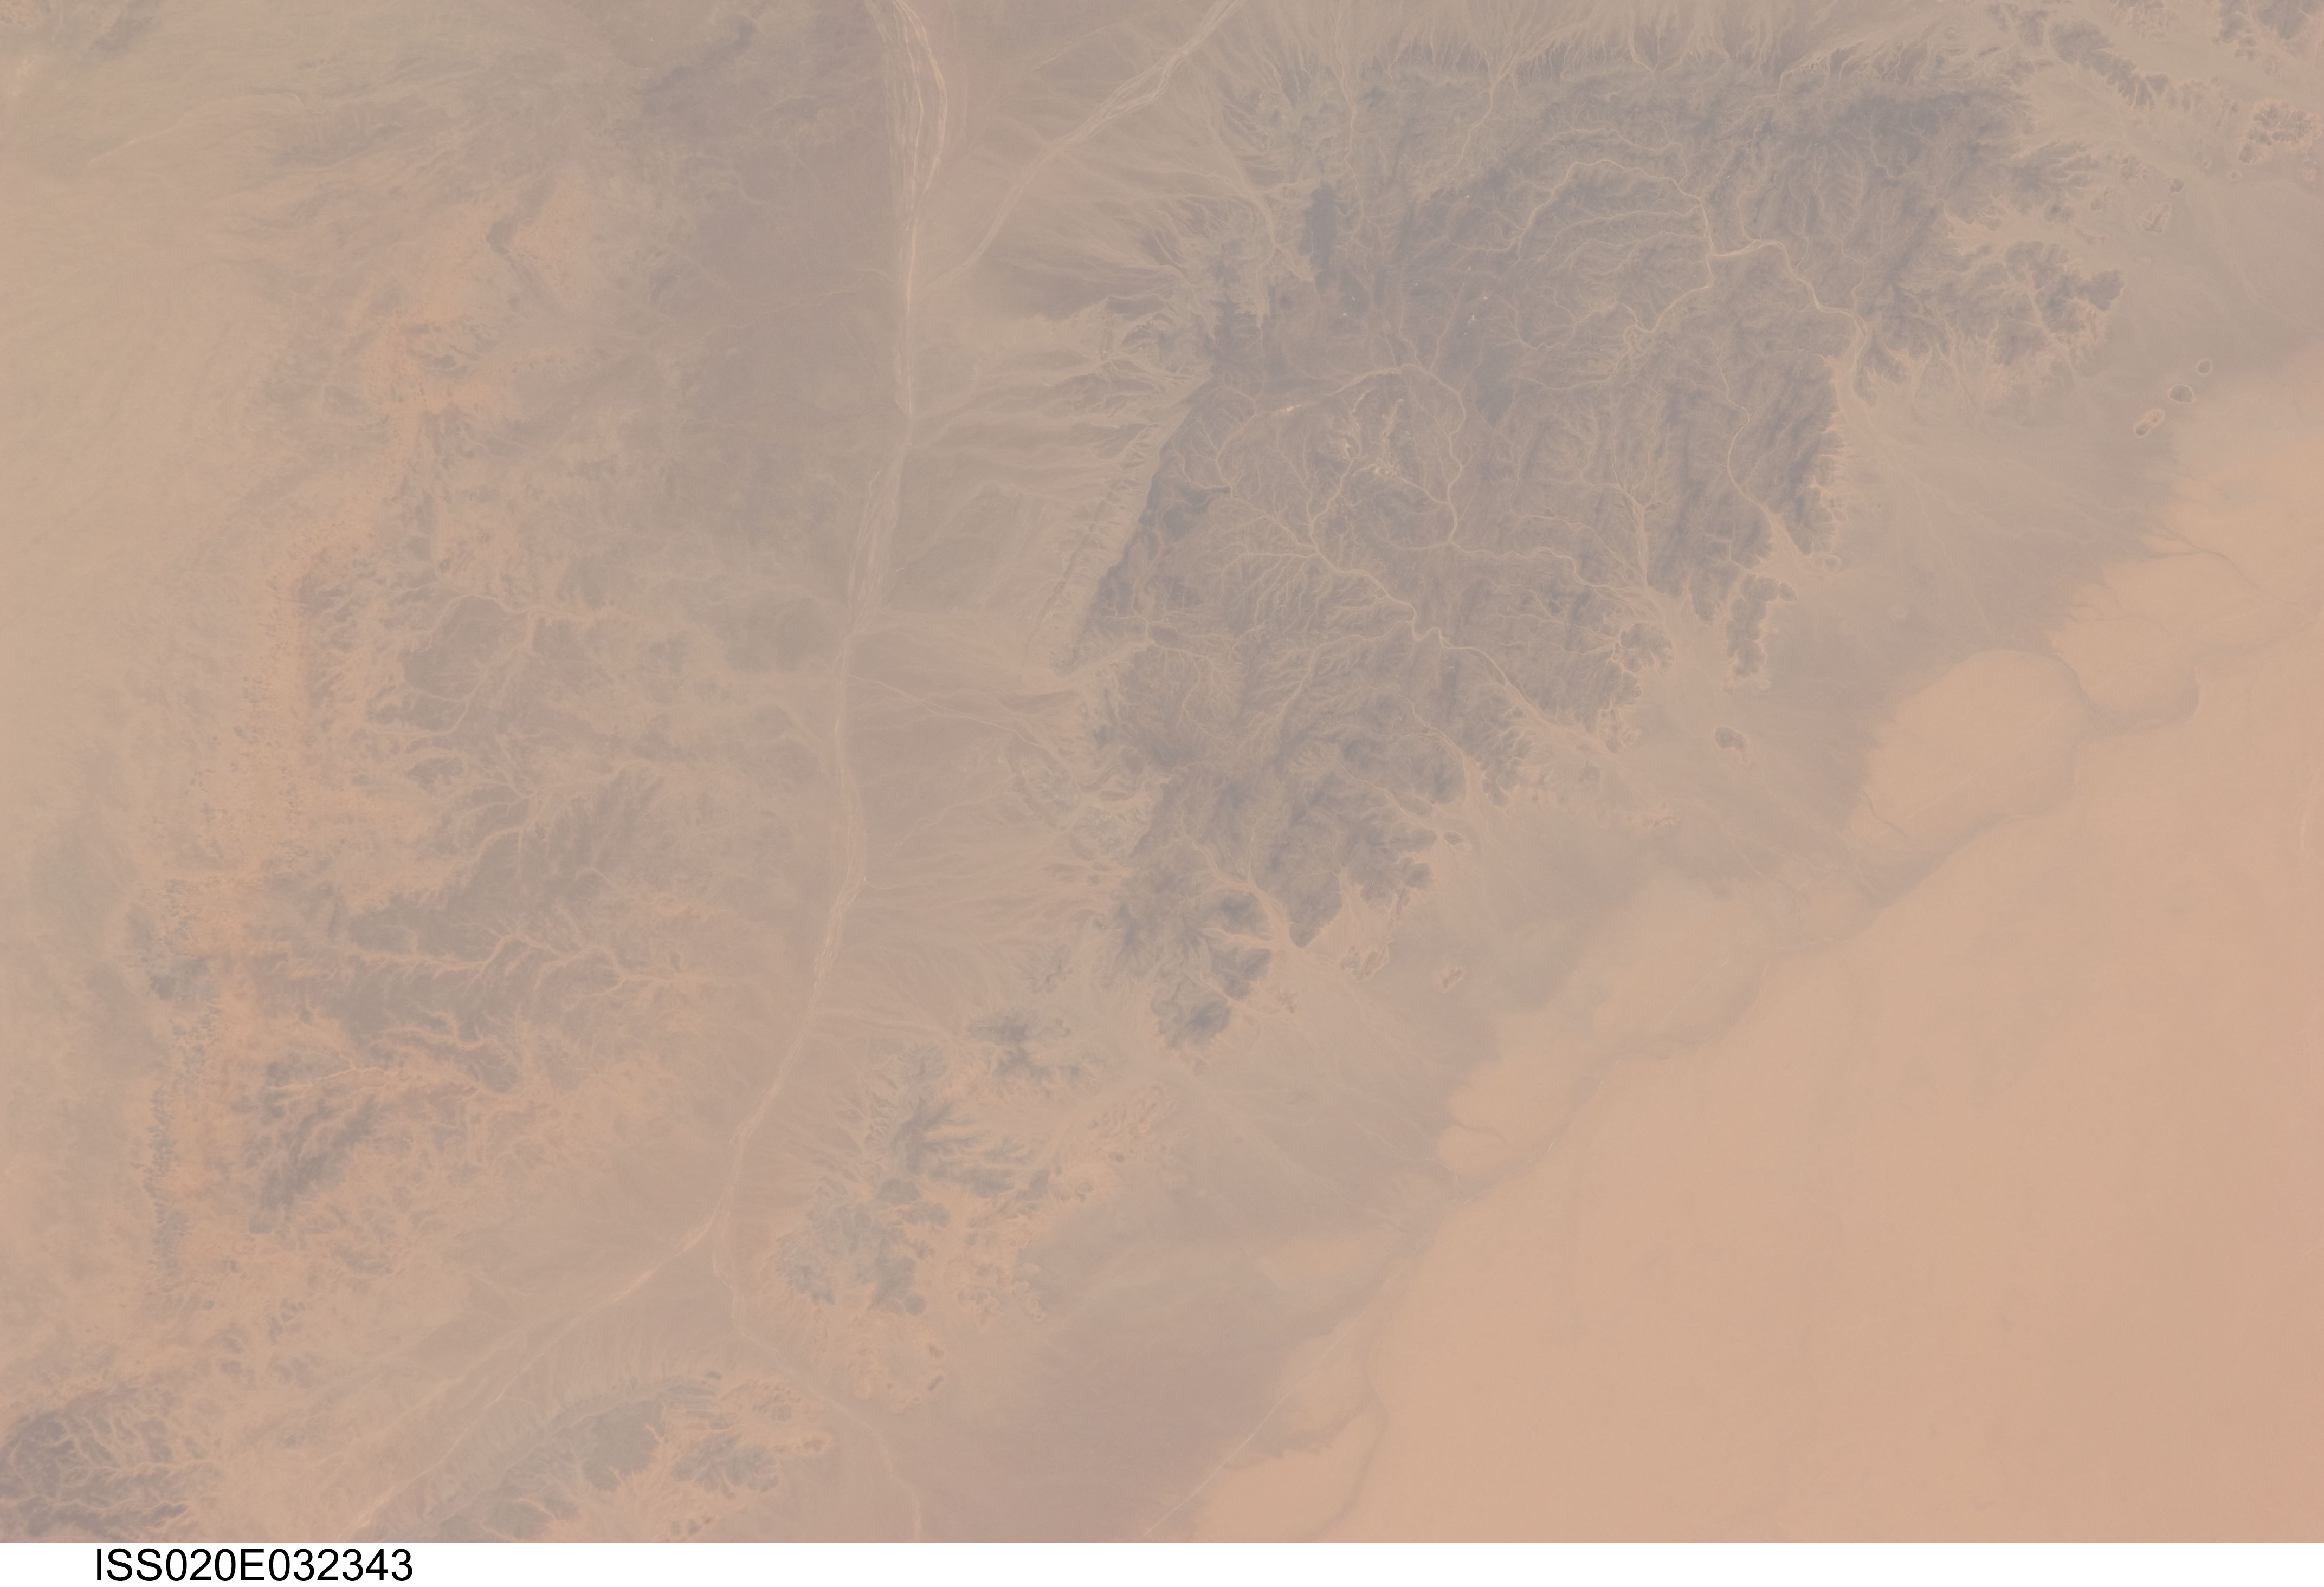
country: LIBYA
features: WADI FARIGH DRAIN., ROAD
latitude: 25.5
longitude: 16.4
